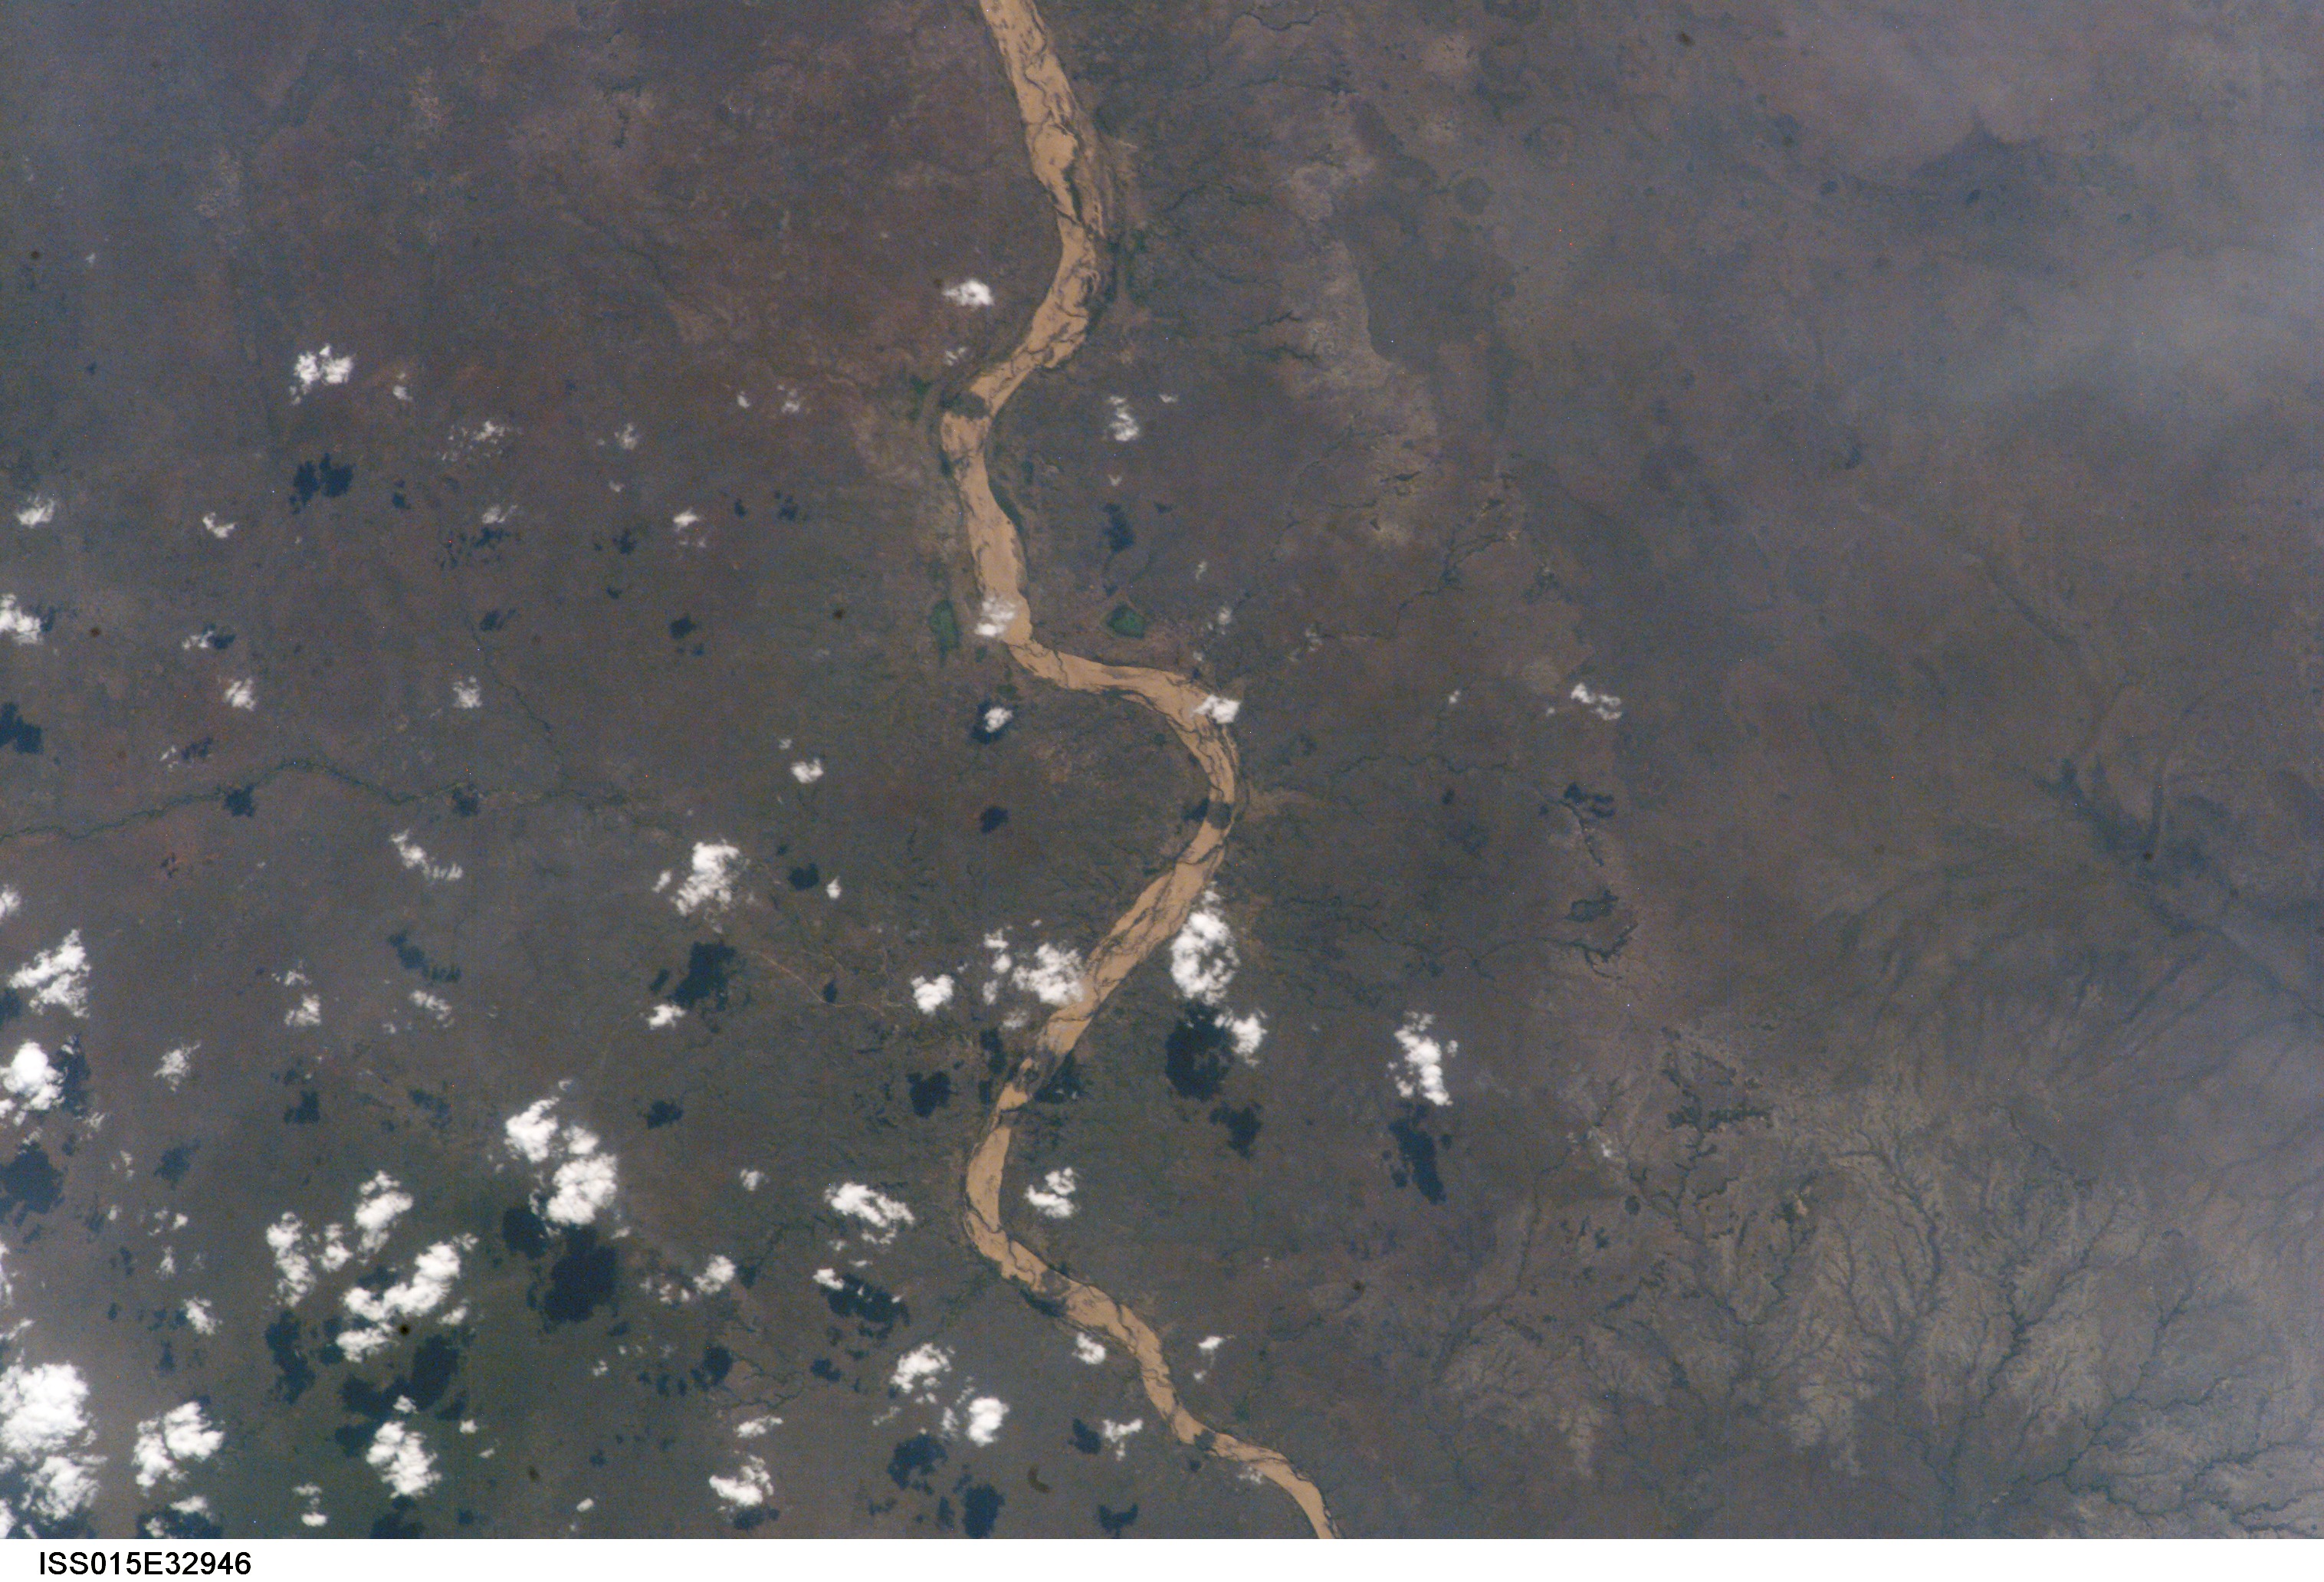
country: MOZAMBIQUE
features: SAVE RIVER, NEAR JOFANE
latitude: -21.5
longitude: 34.0
